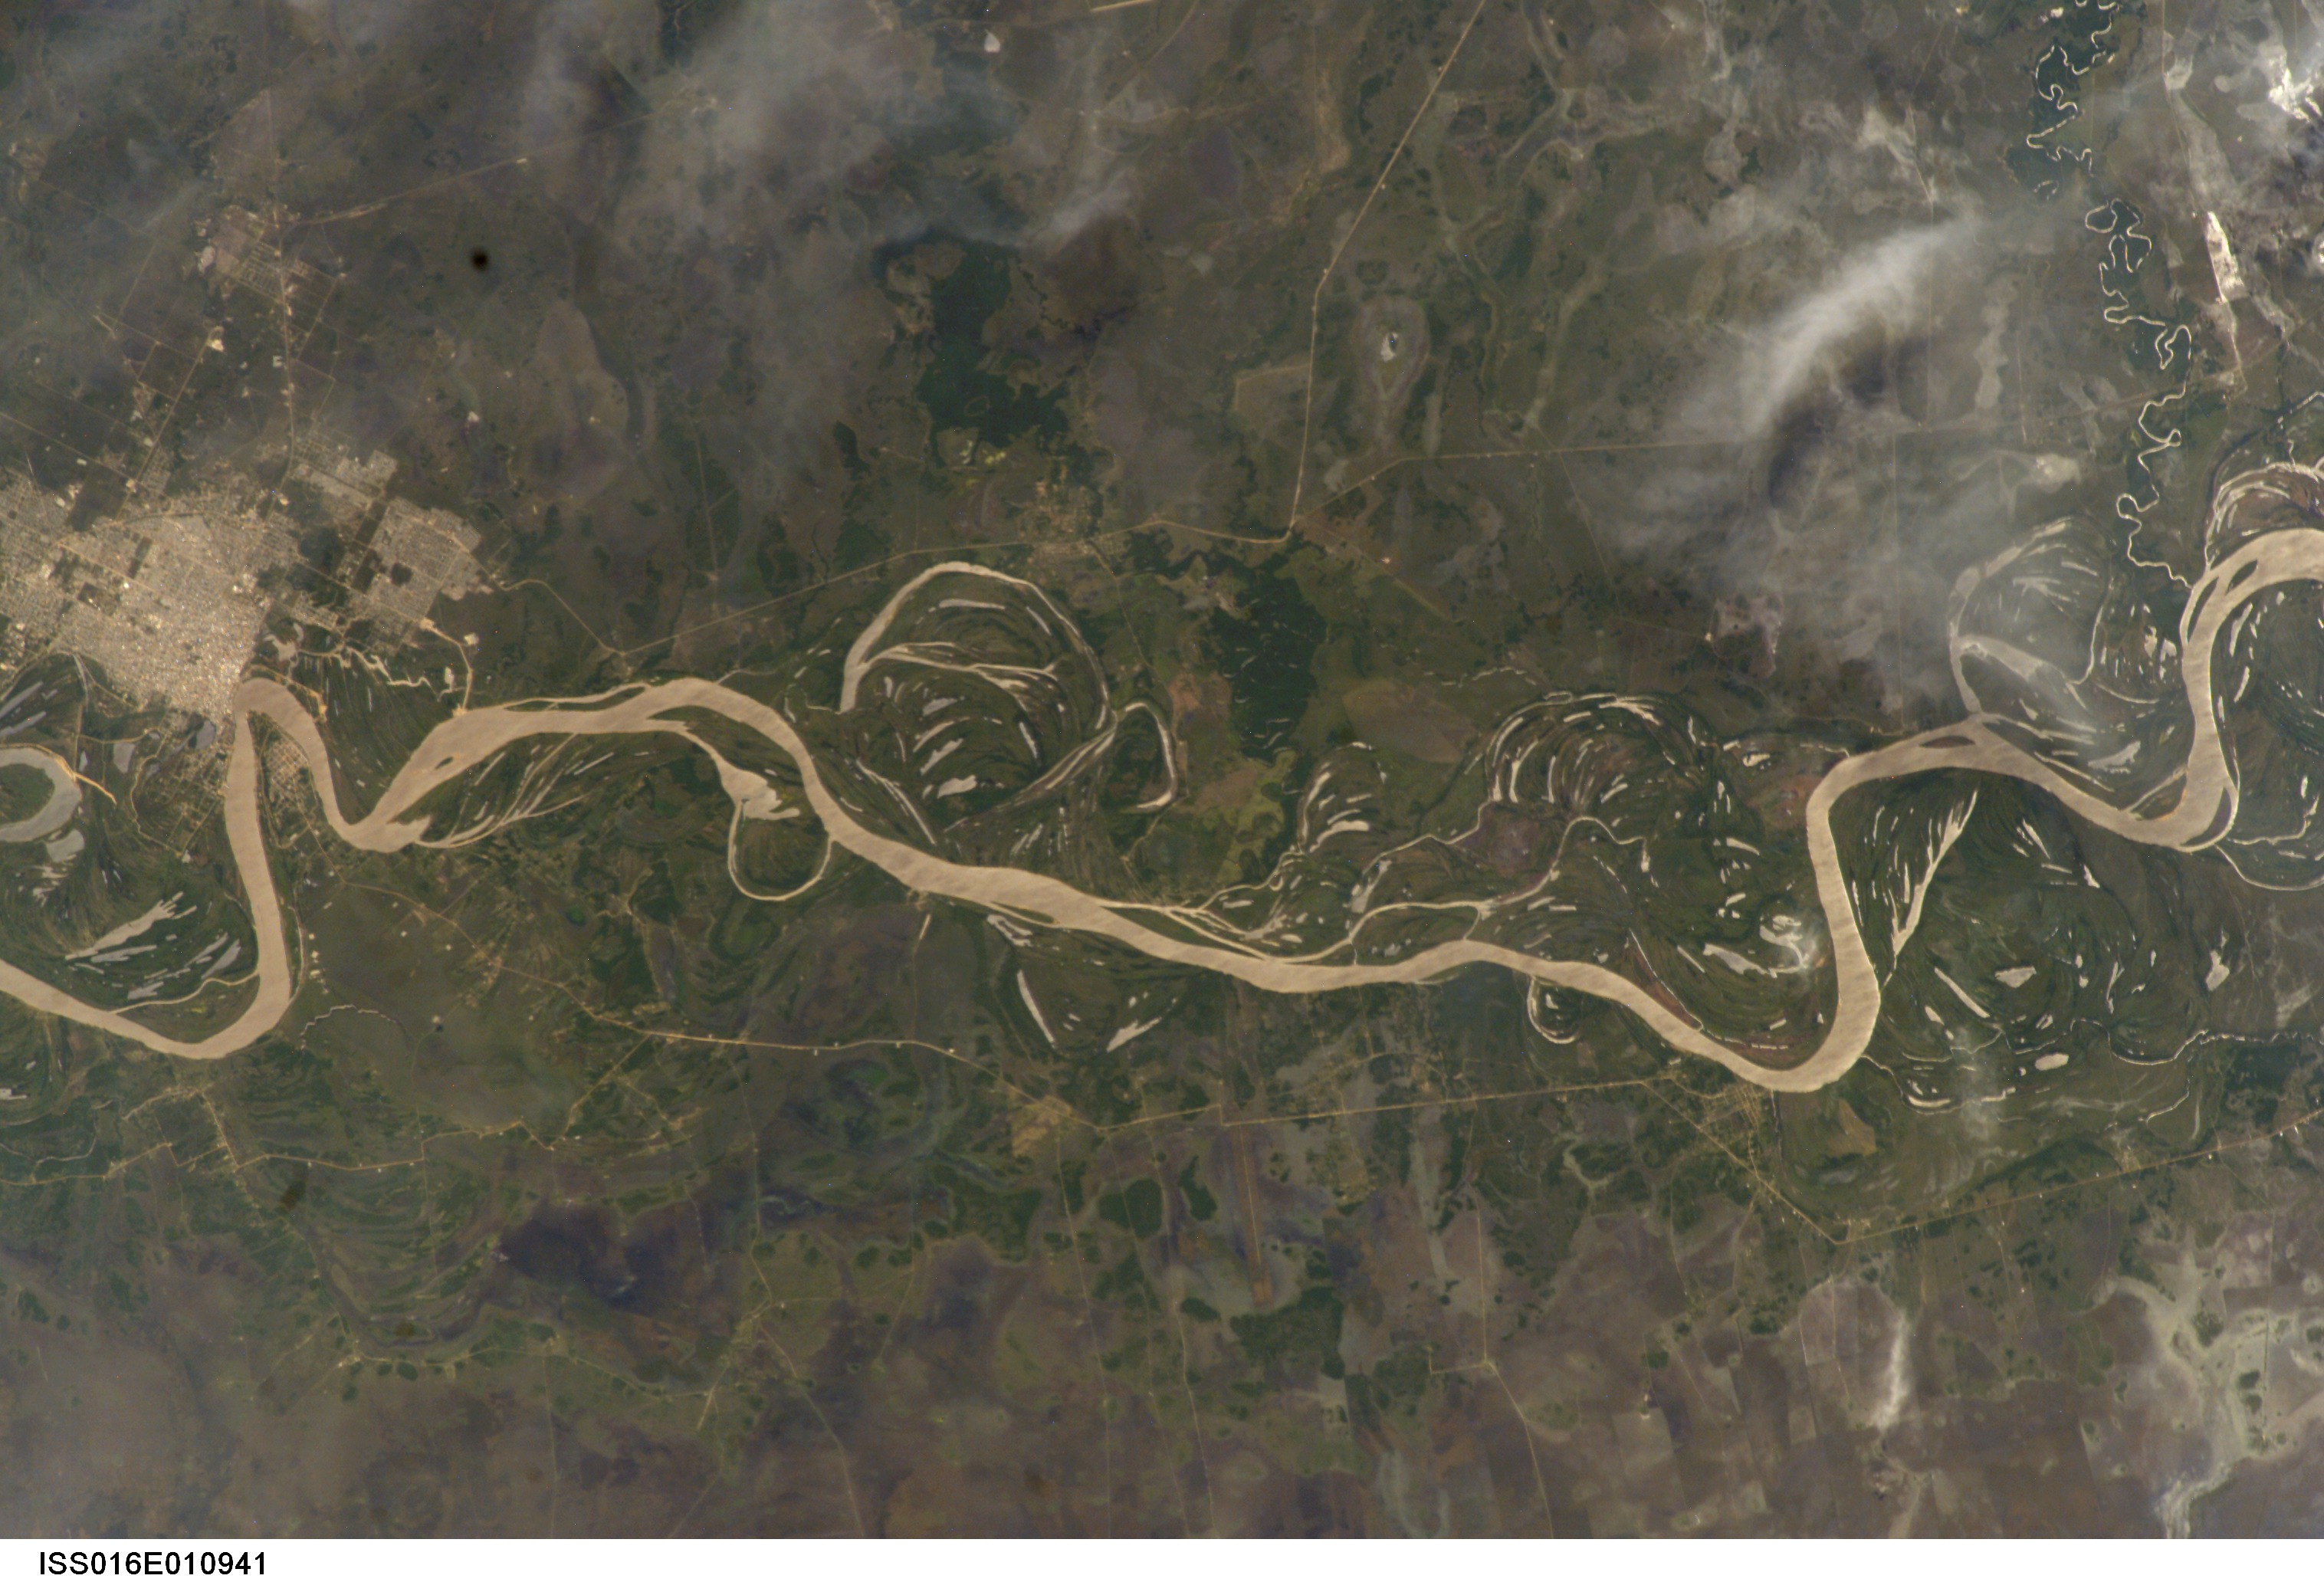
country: ARGENTINA
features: PARAGUAY R., FORMOSA
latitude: -26.0
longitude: -58.0
